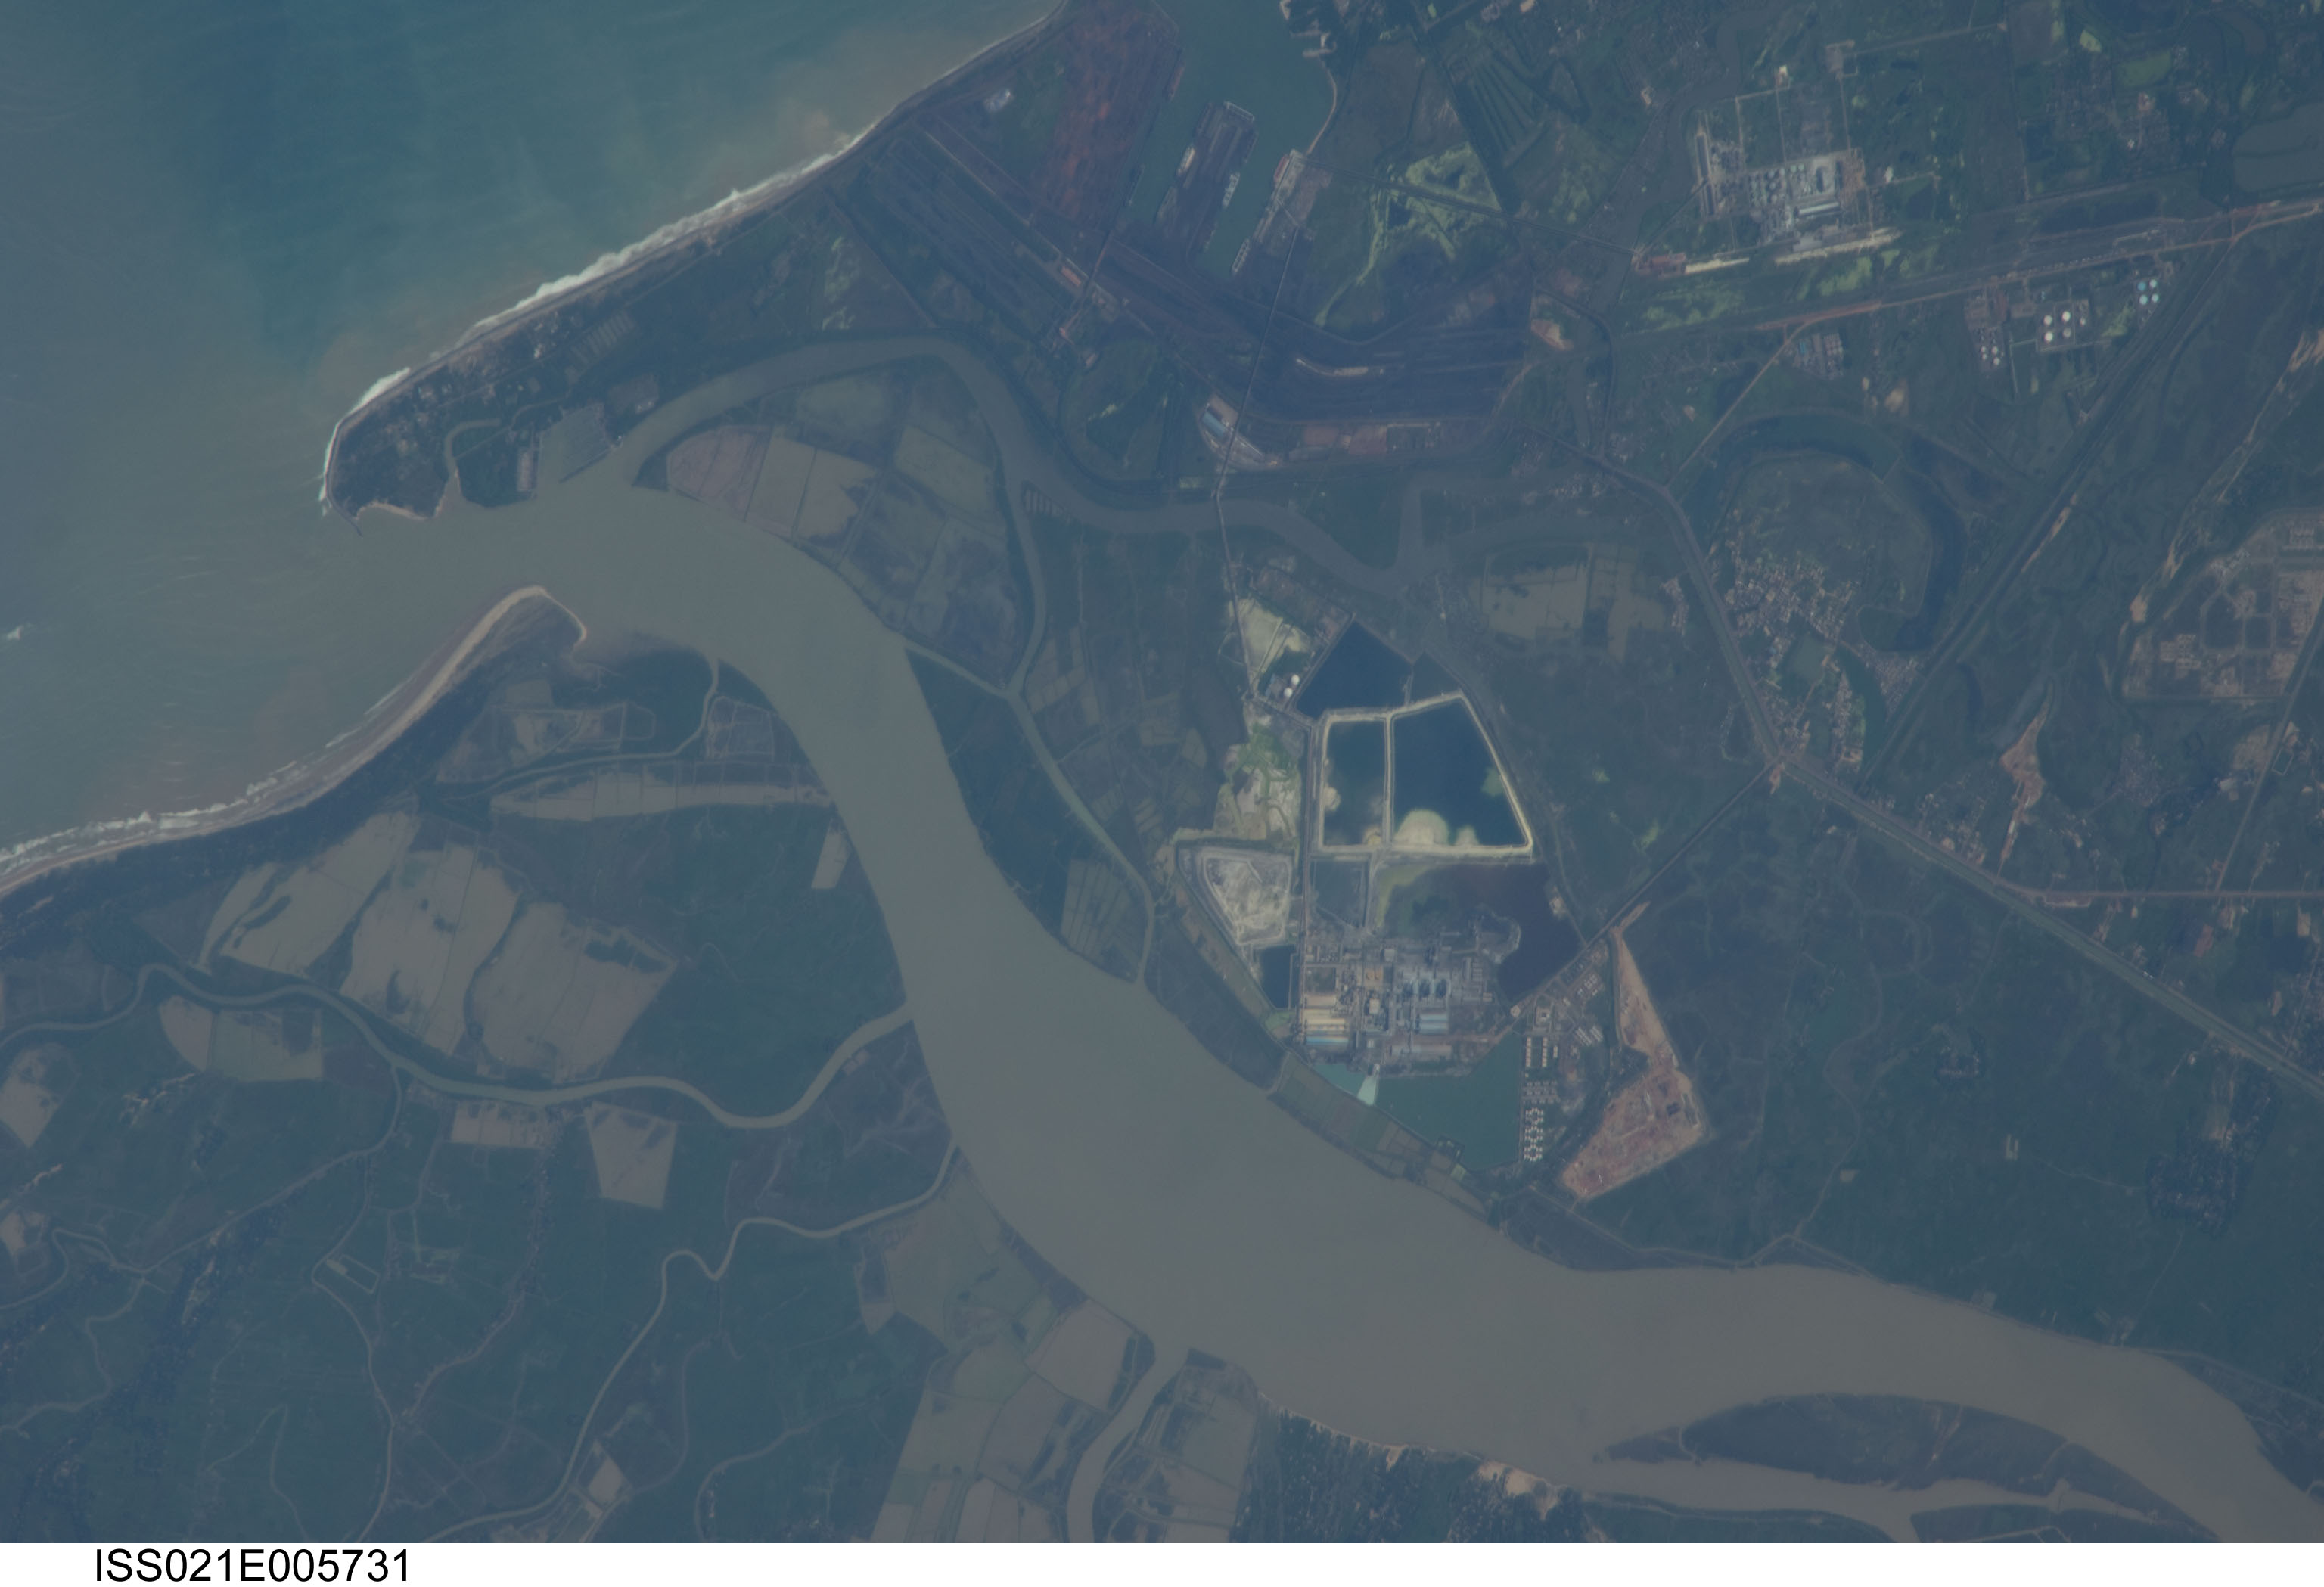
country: INDIA
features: MAHANDI R., PARADEEP, PORT, CHEMICAL PLANT
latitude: 20.3
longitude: 86.7
